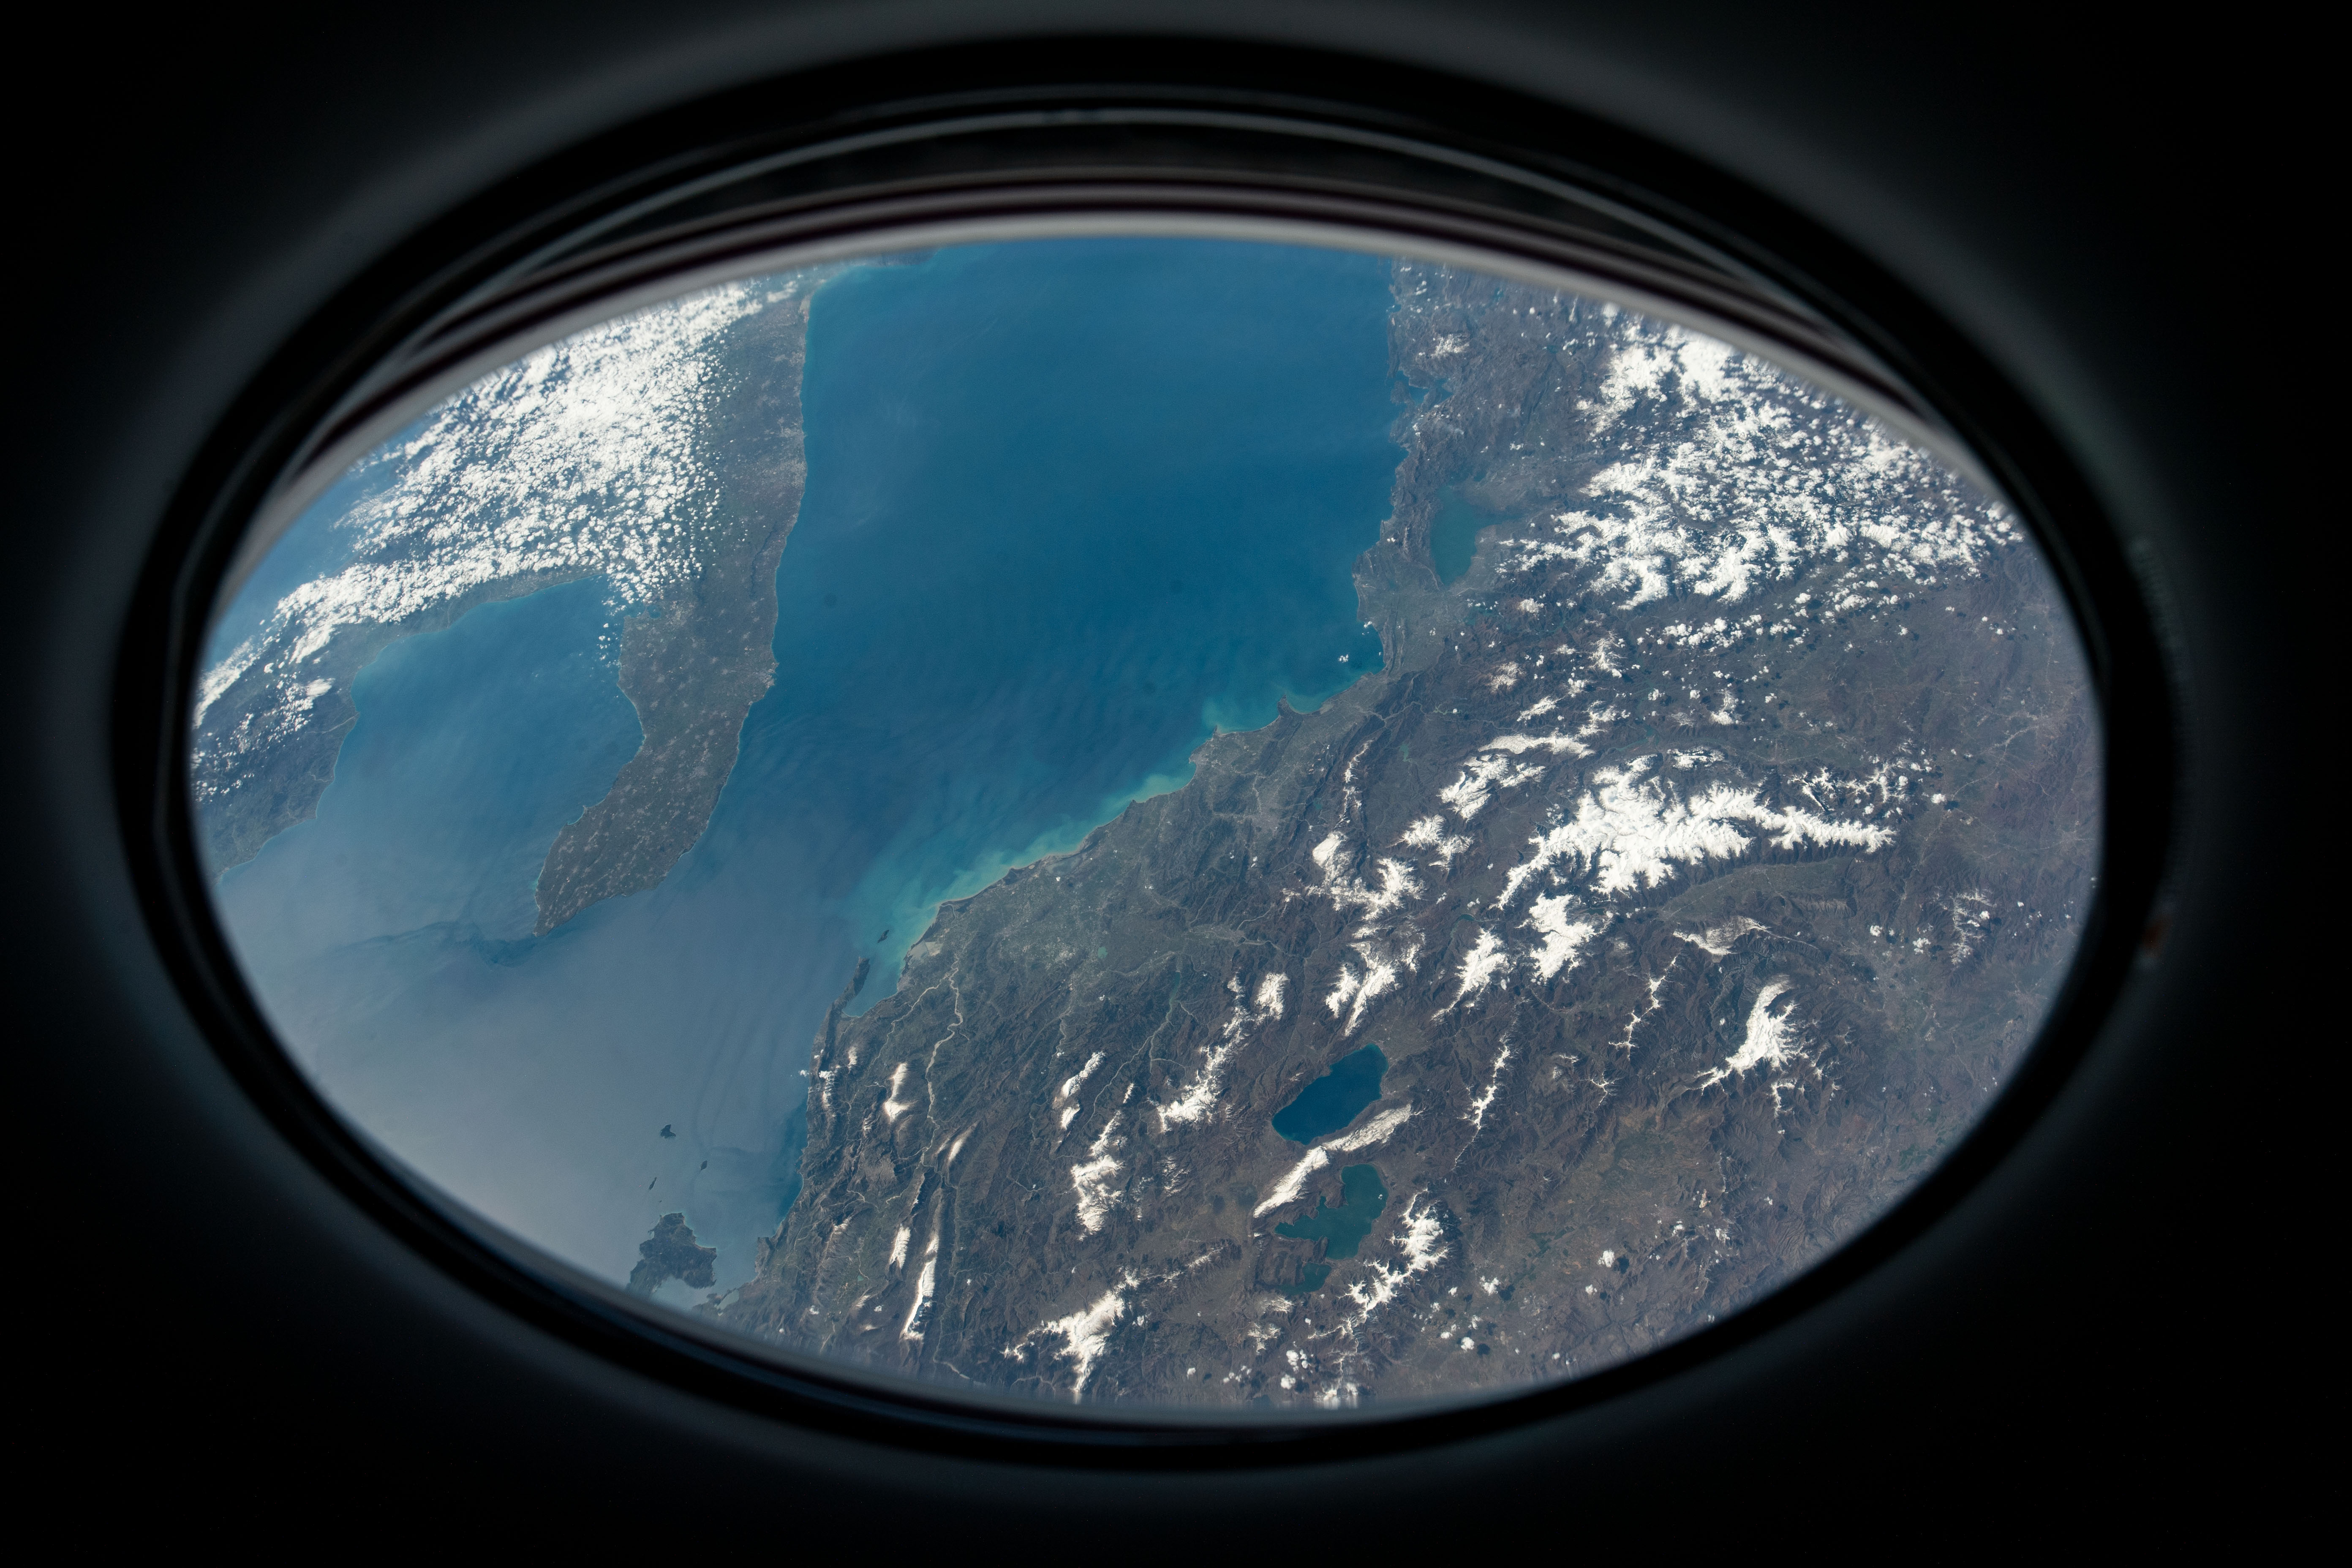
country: ITALY
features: IONIAN SEA, CROTONE, LECCE
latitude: 40.5
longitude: 18.0
